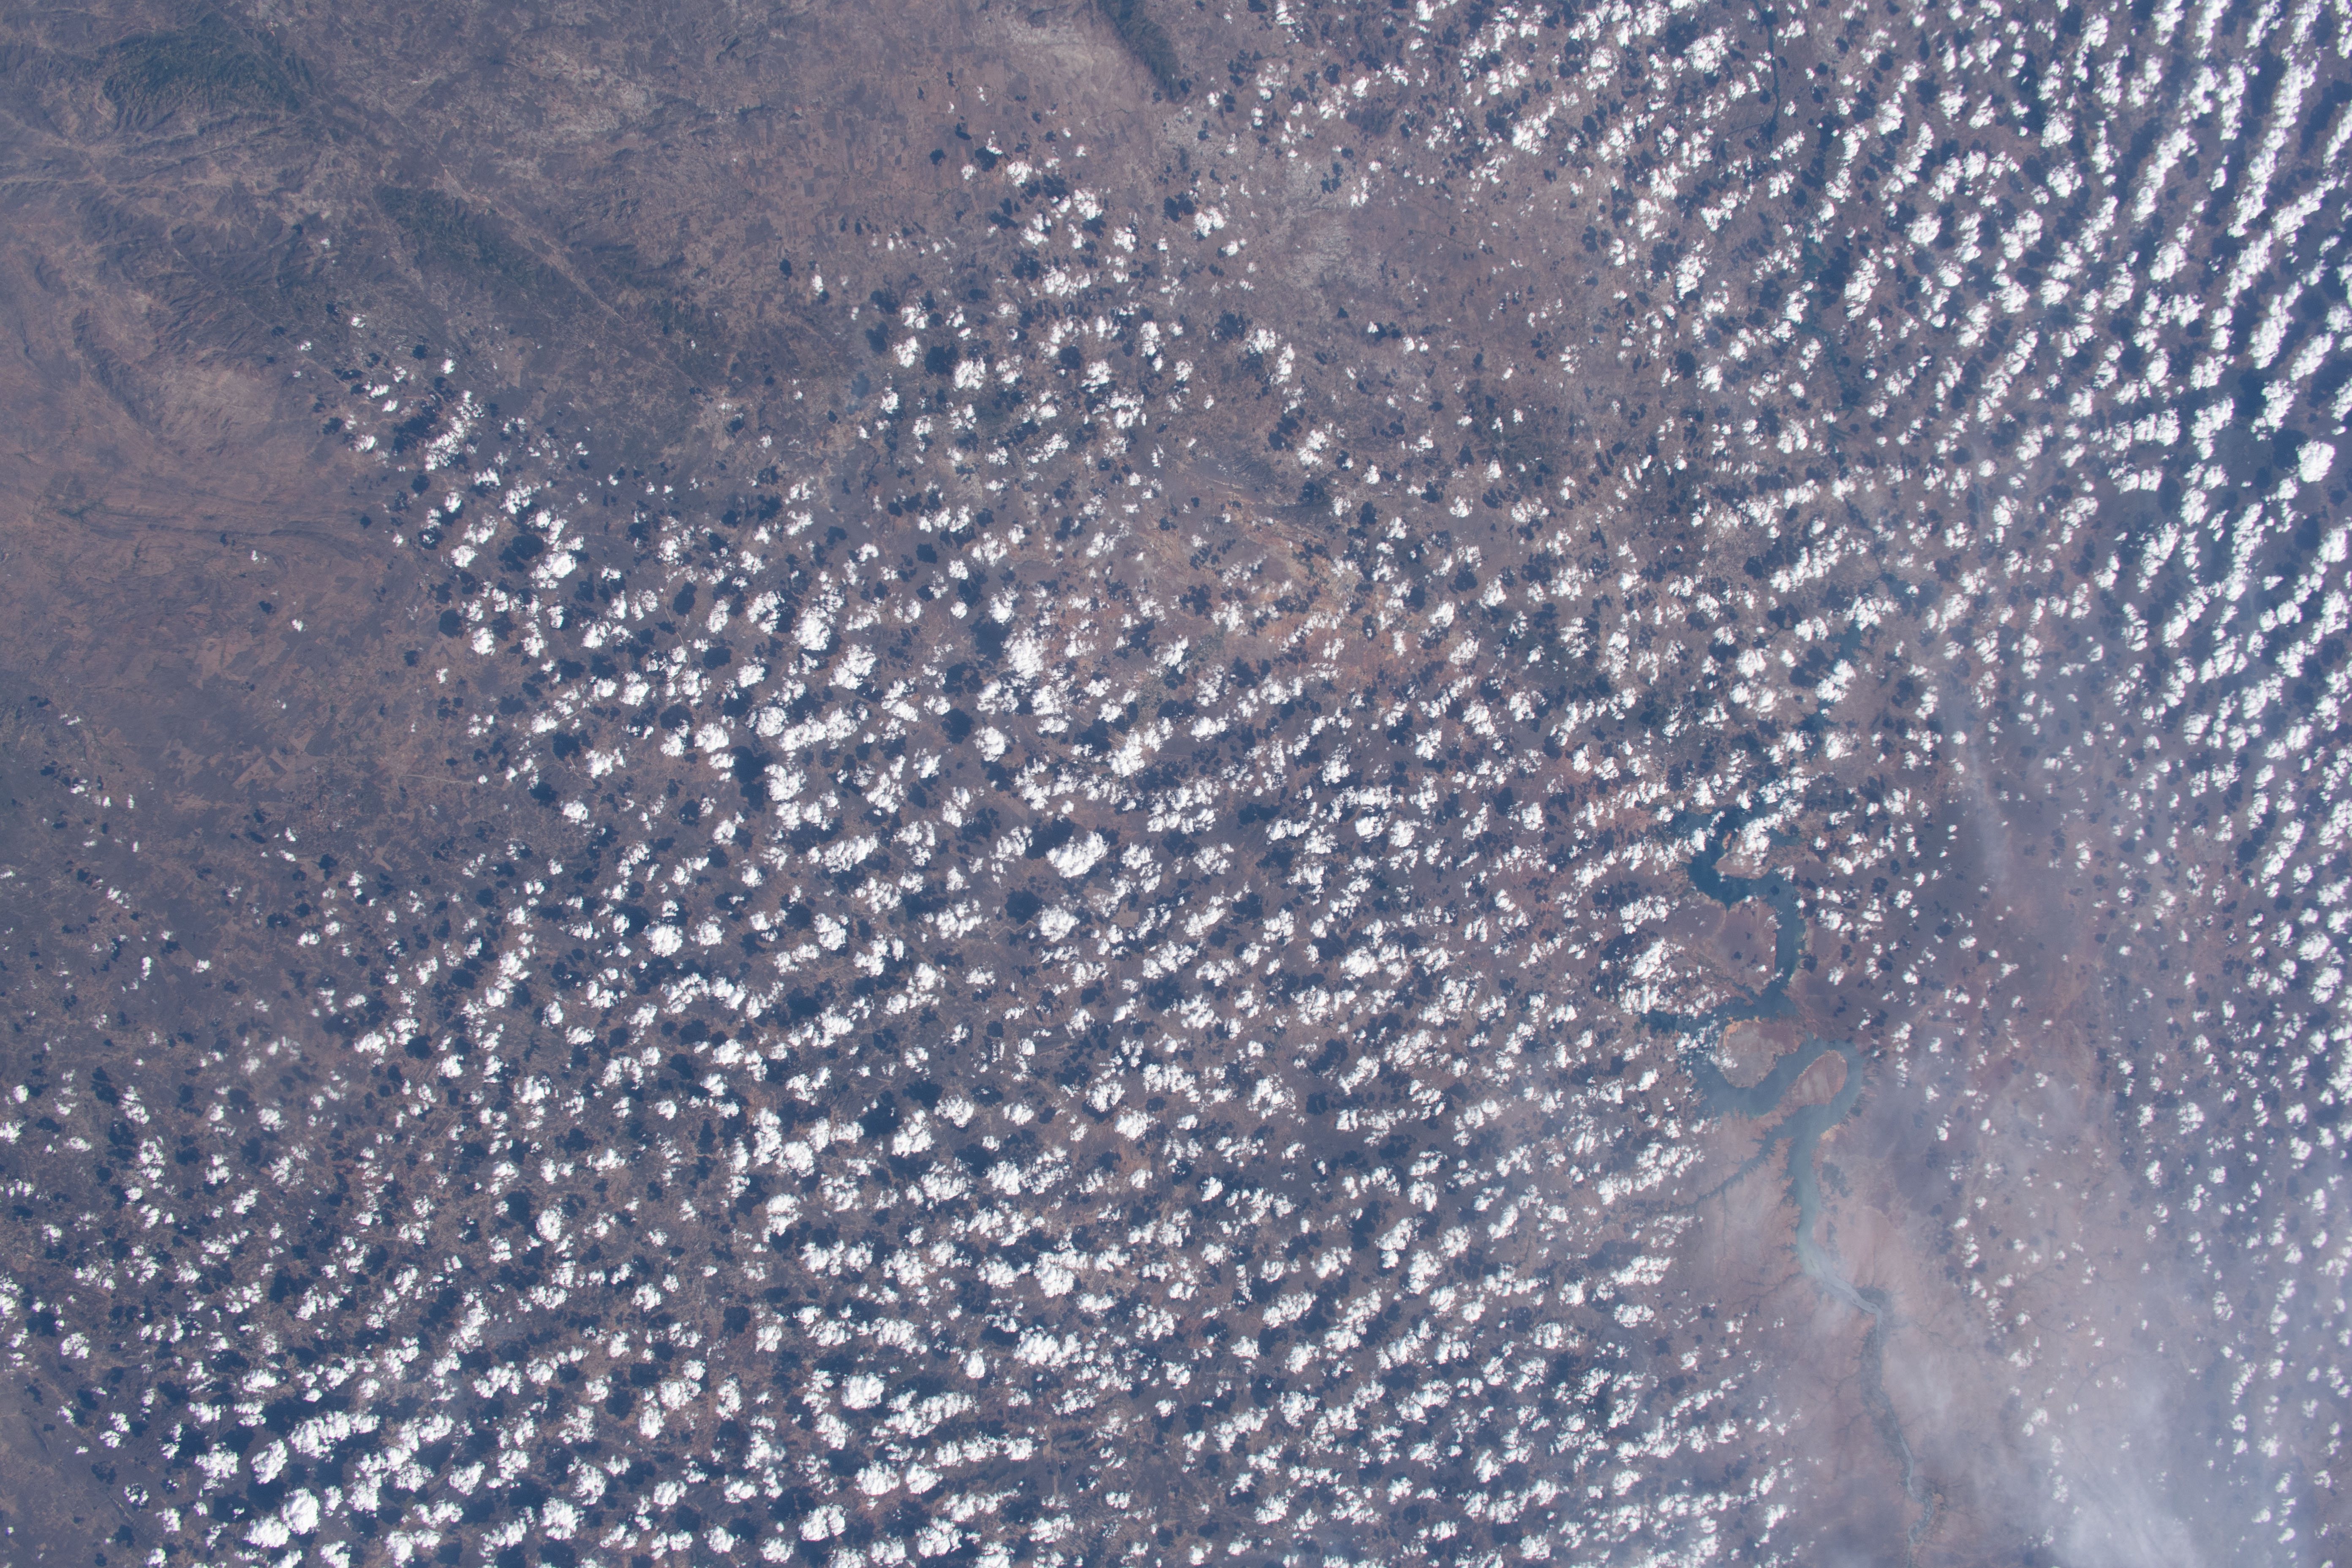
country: BRAZIL
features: SAO FRANCISCO RIVER
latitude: -8.5
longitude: -38.0
